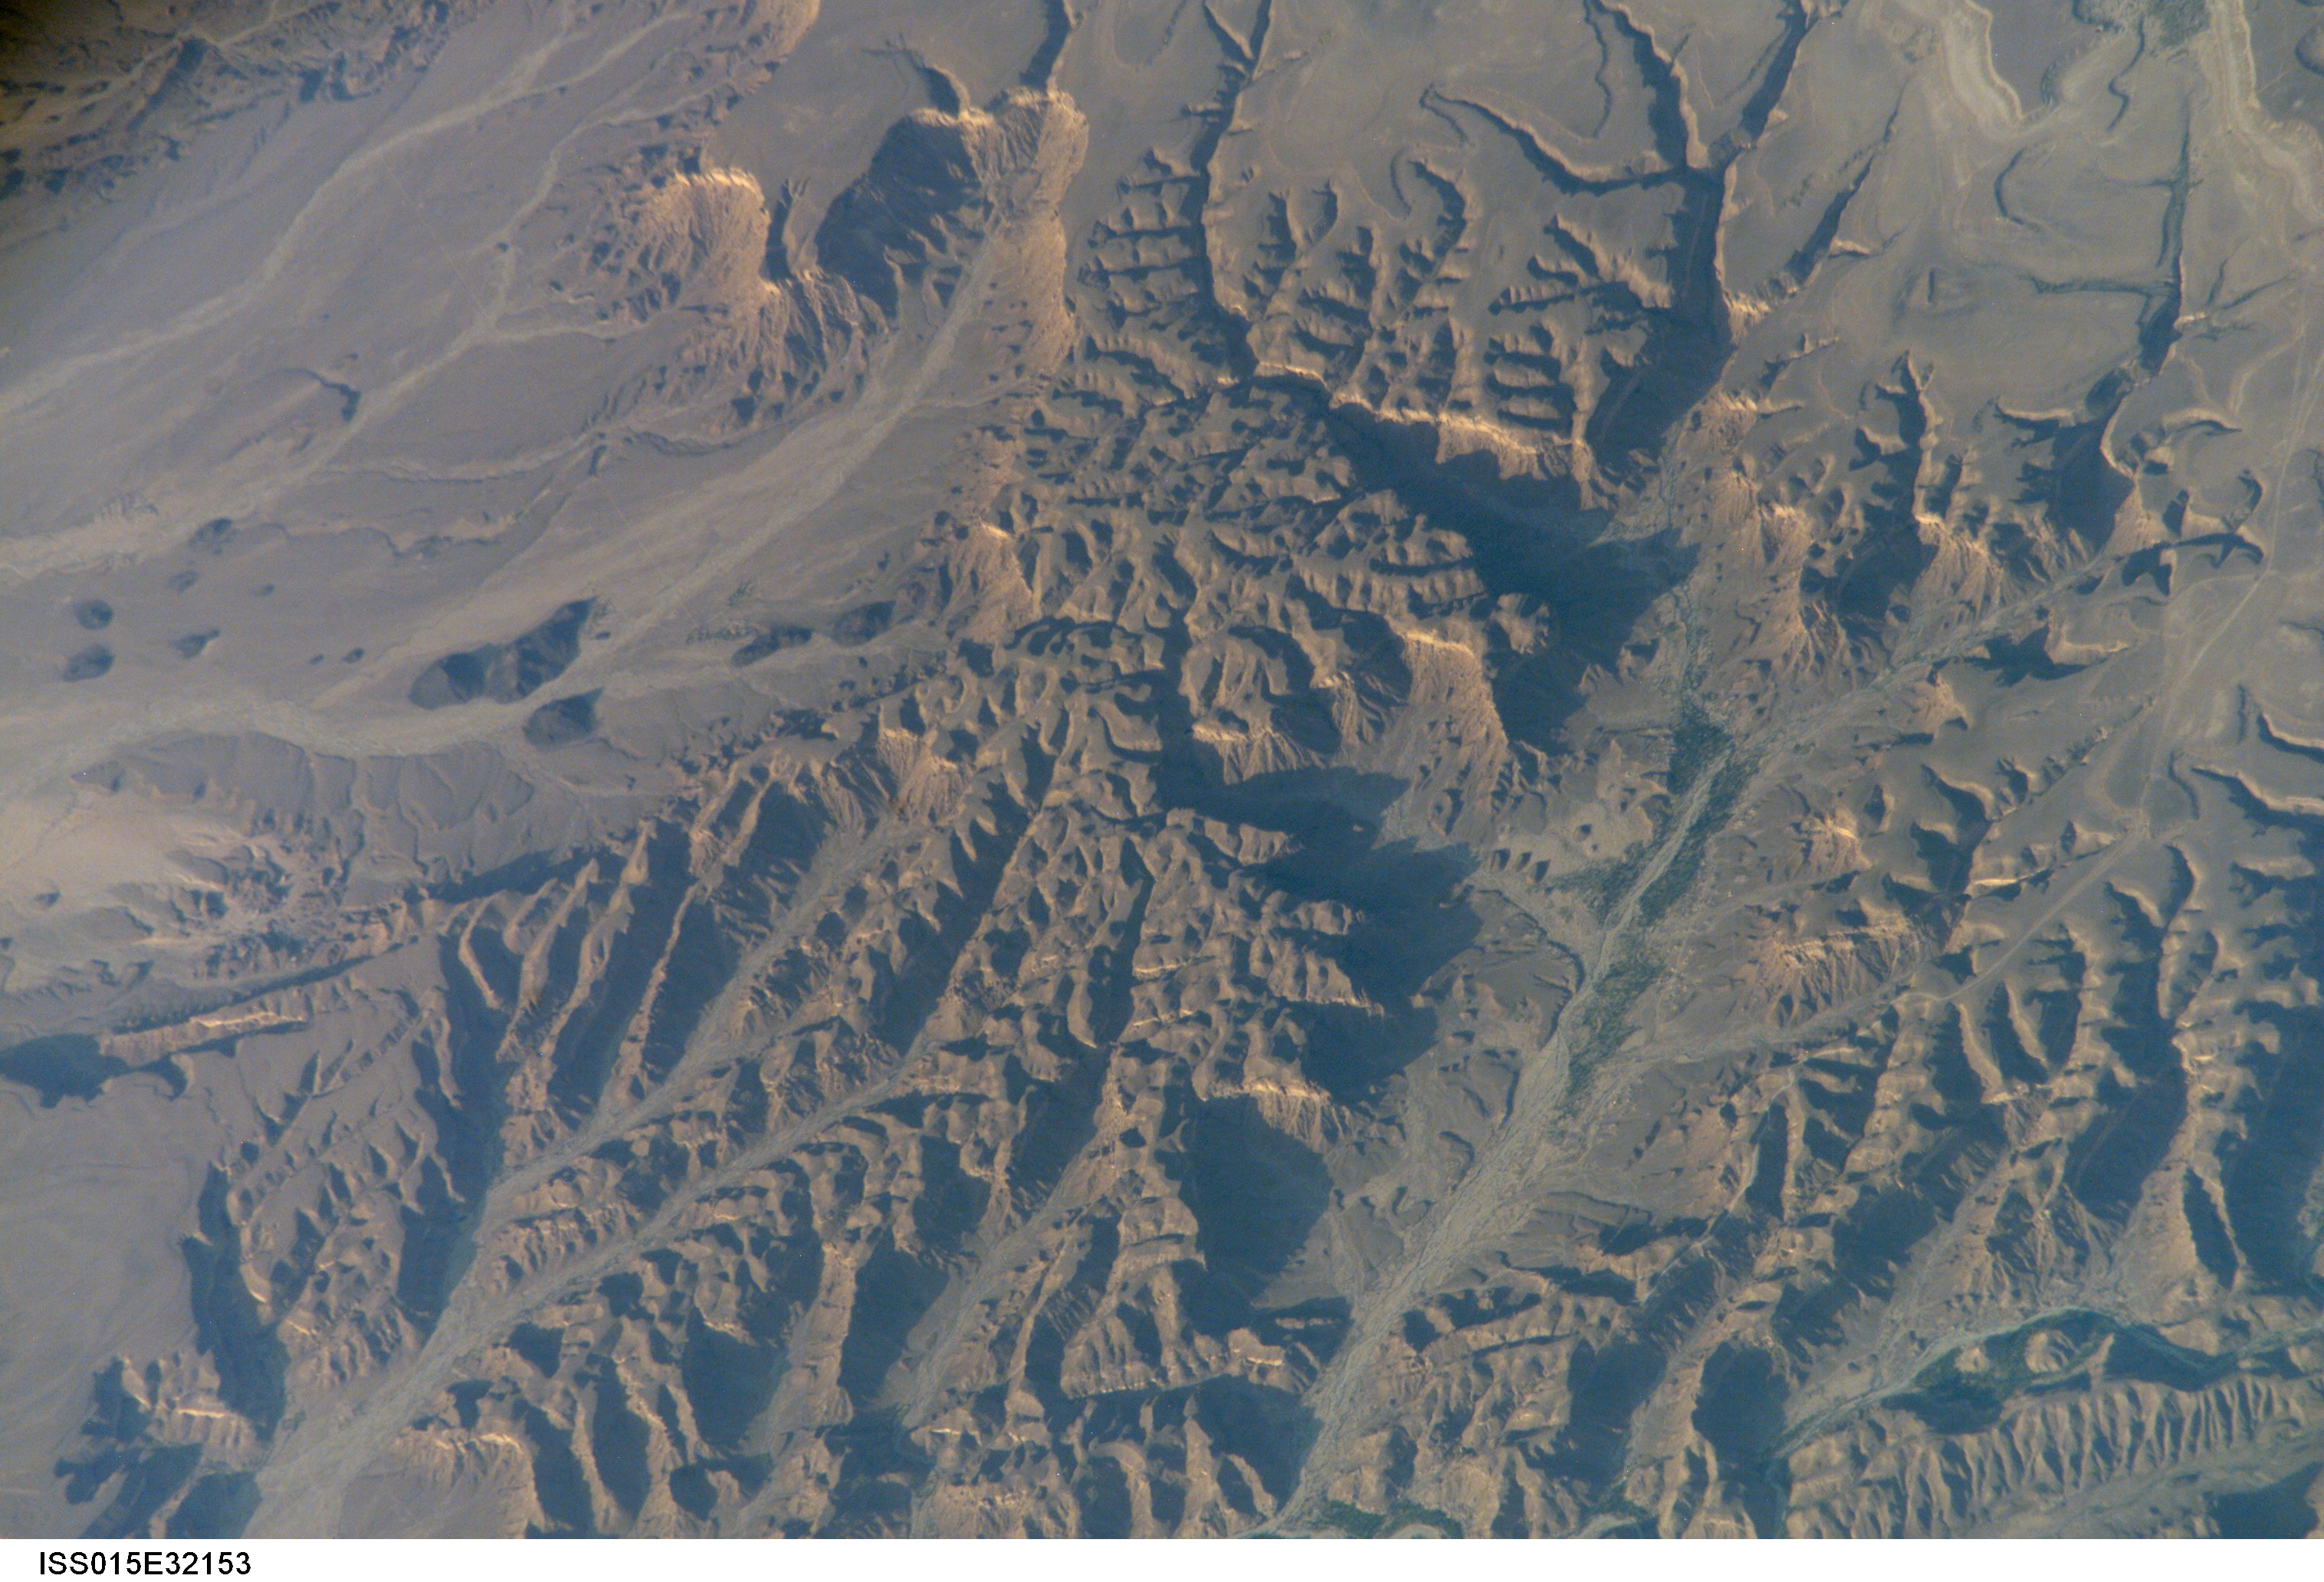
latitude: 15.0
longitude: 47.0
